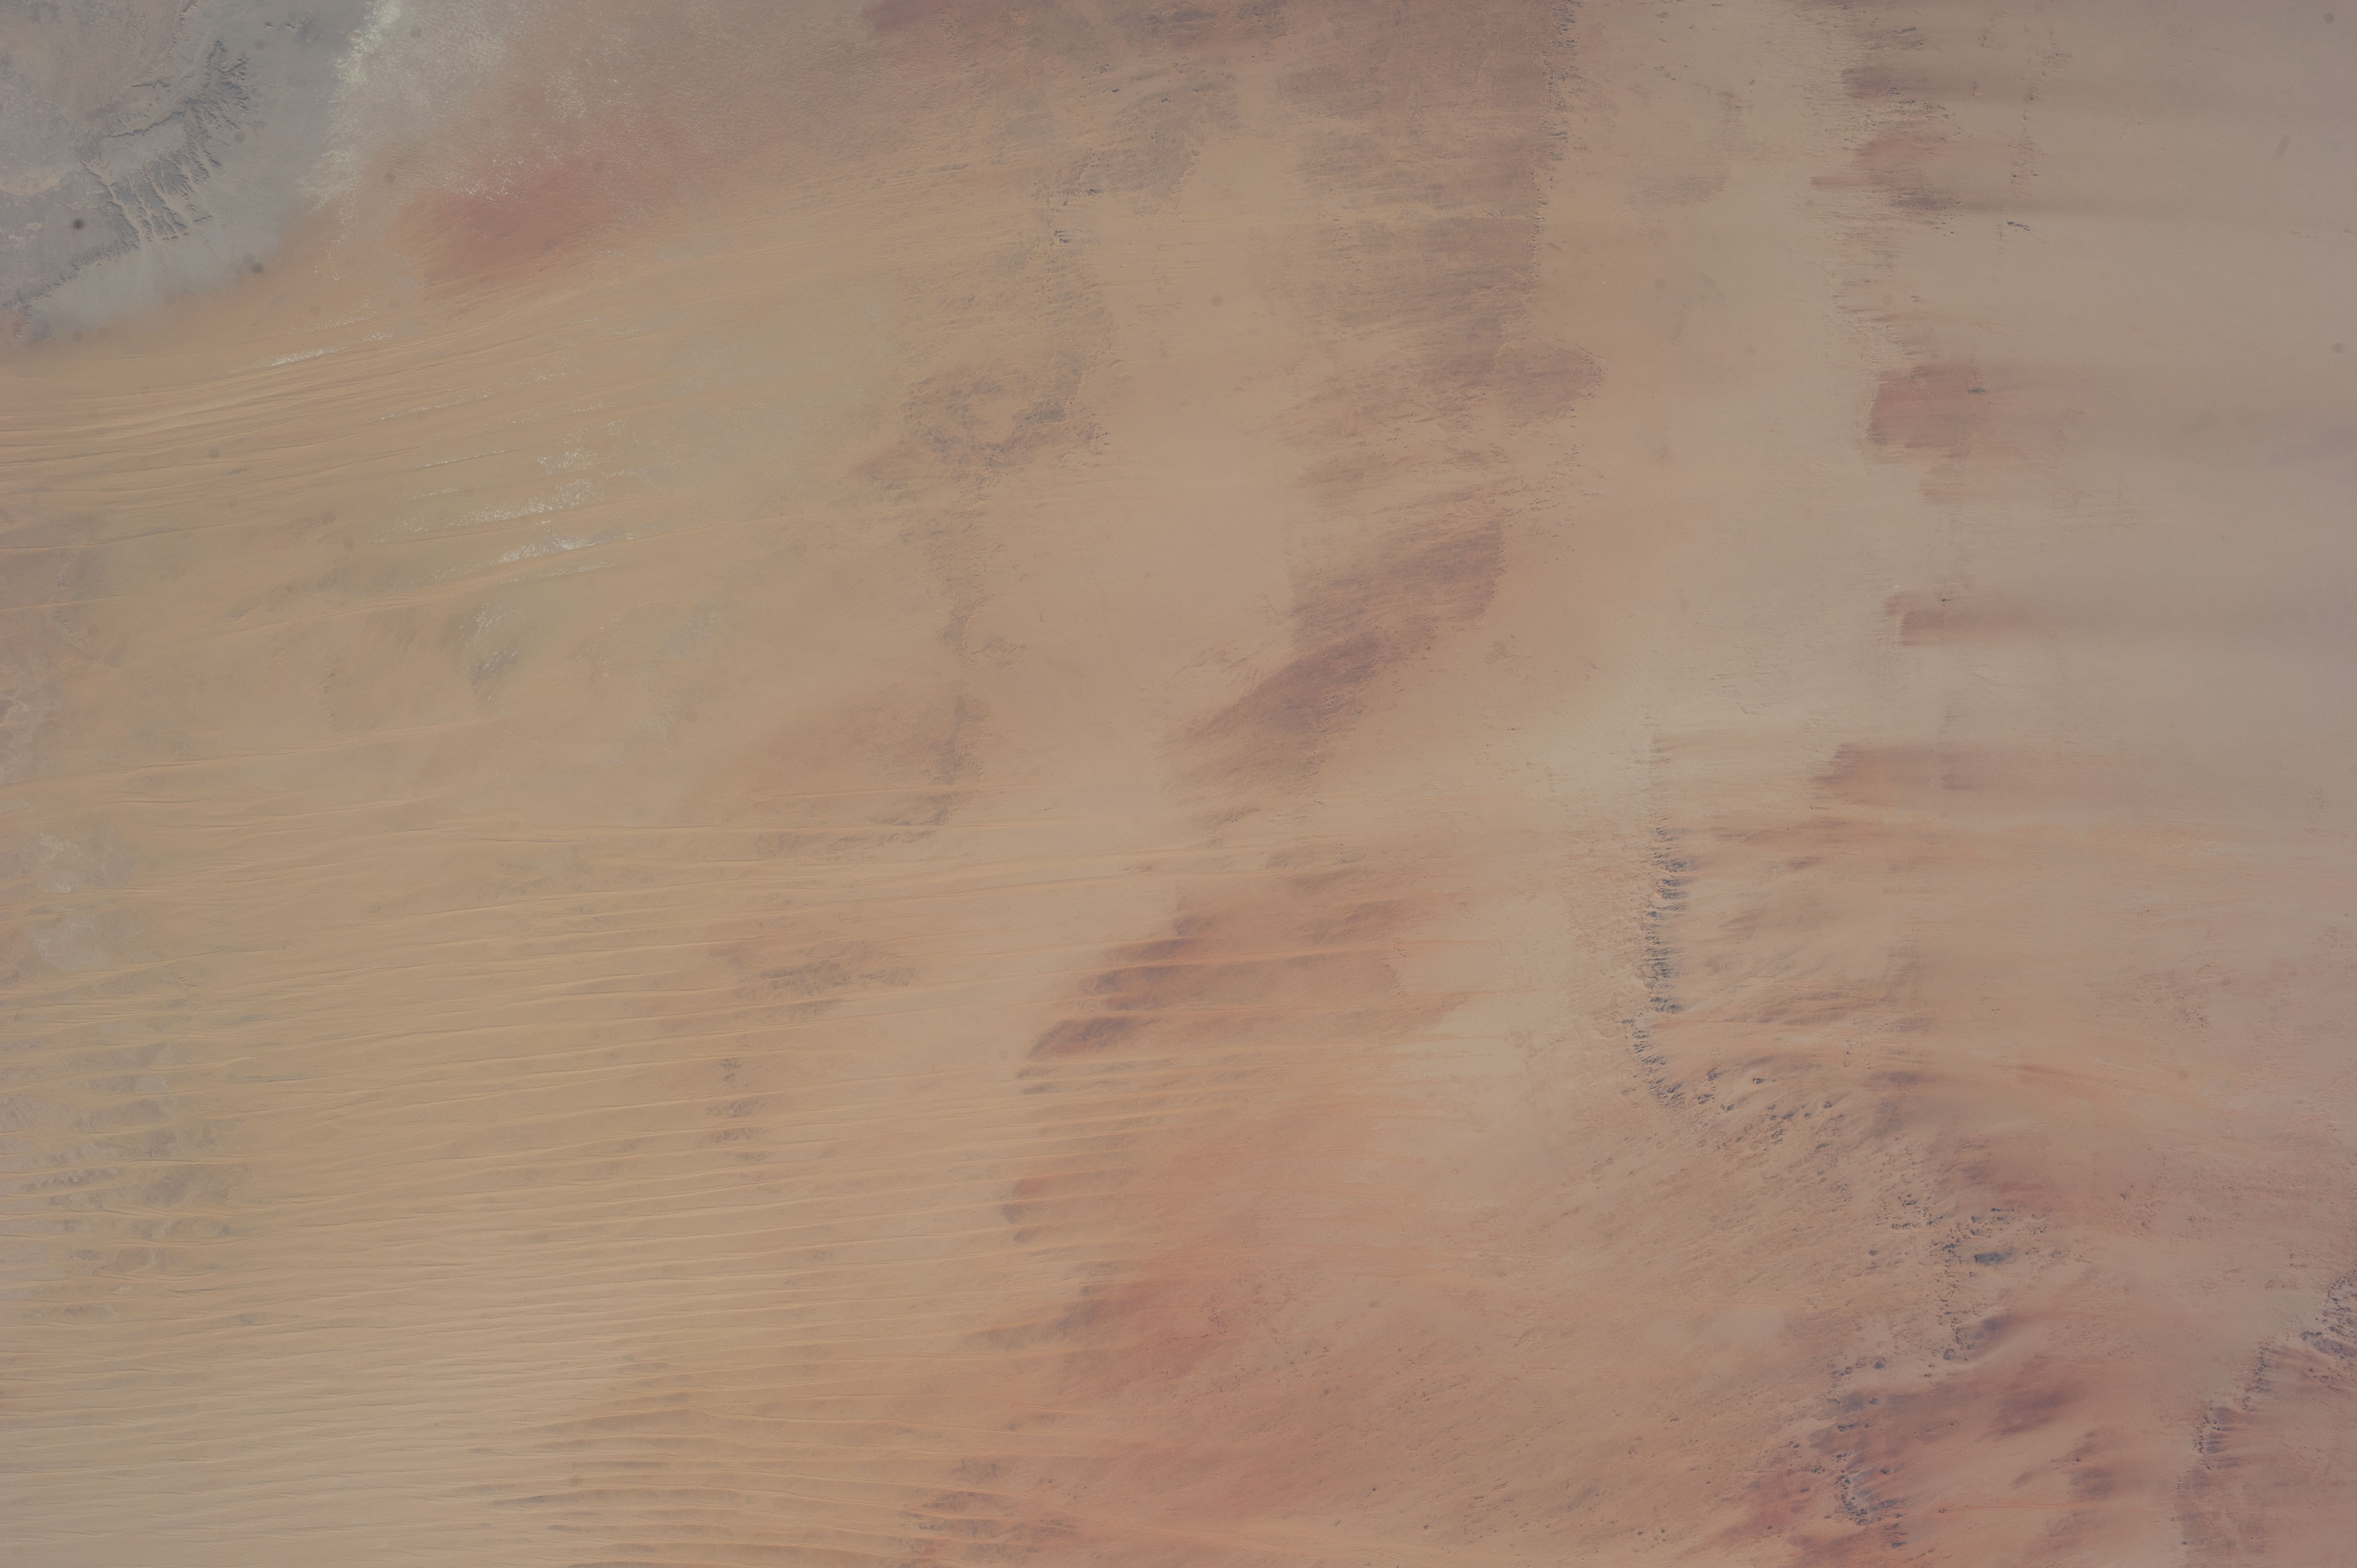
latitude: 24.8
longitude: 27.4
